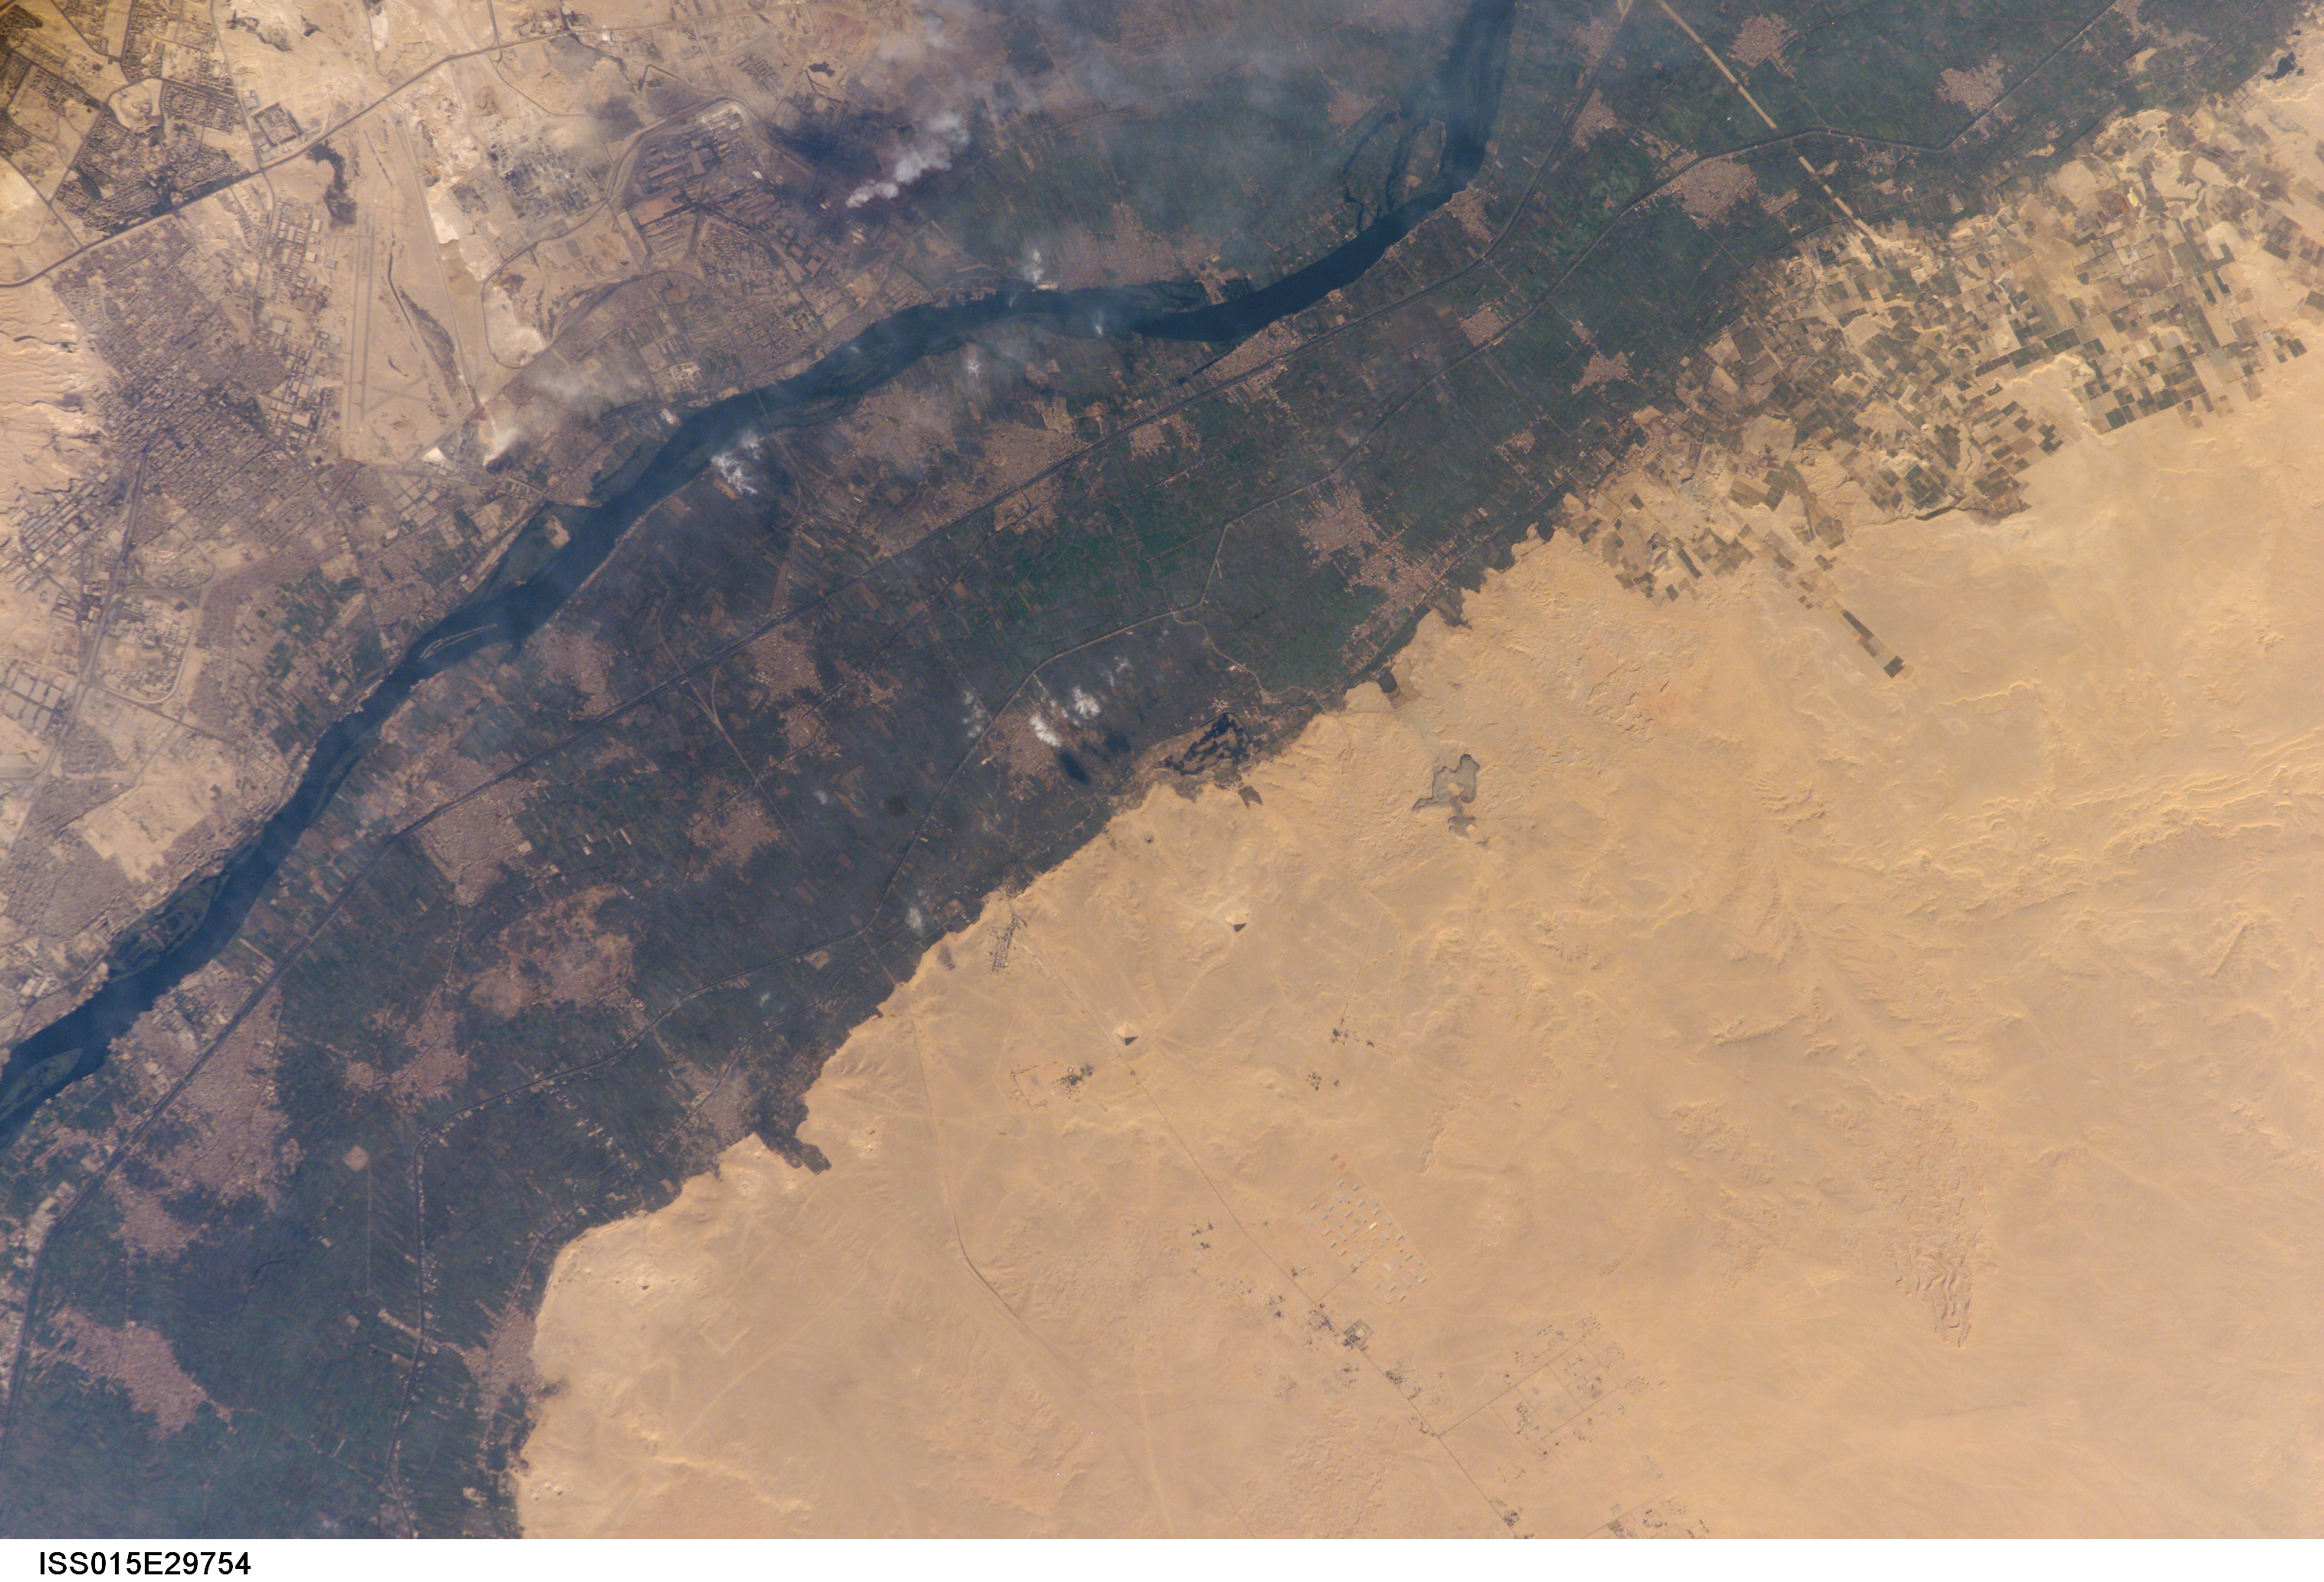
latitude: 29.8
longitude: 31.3
